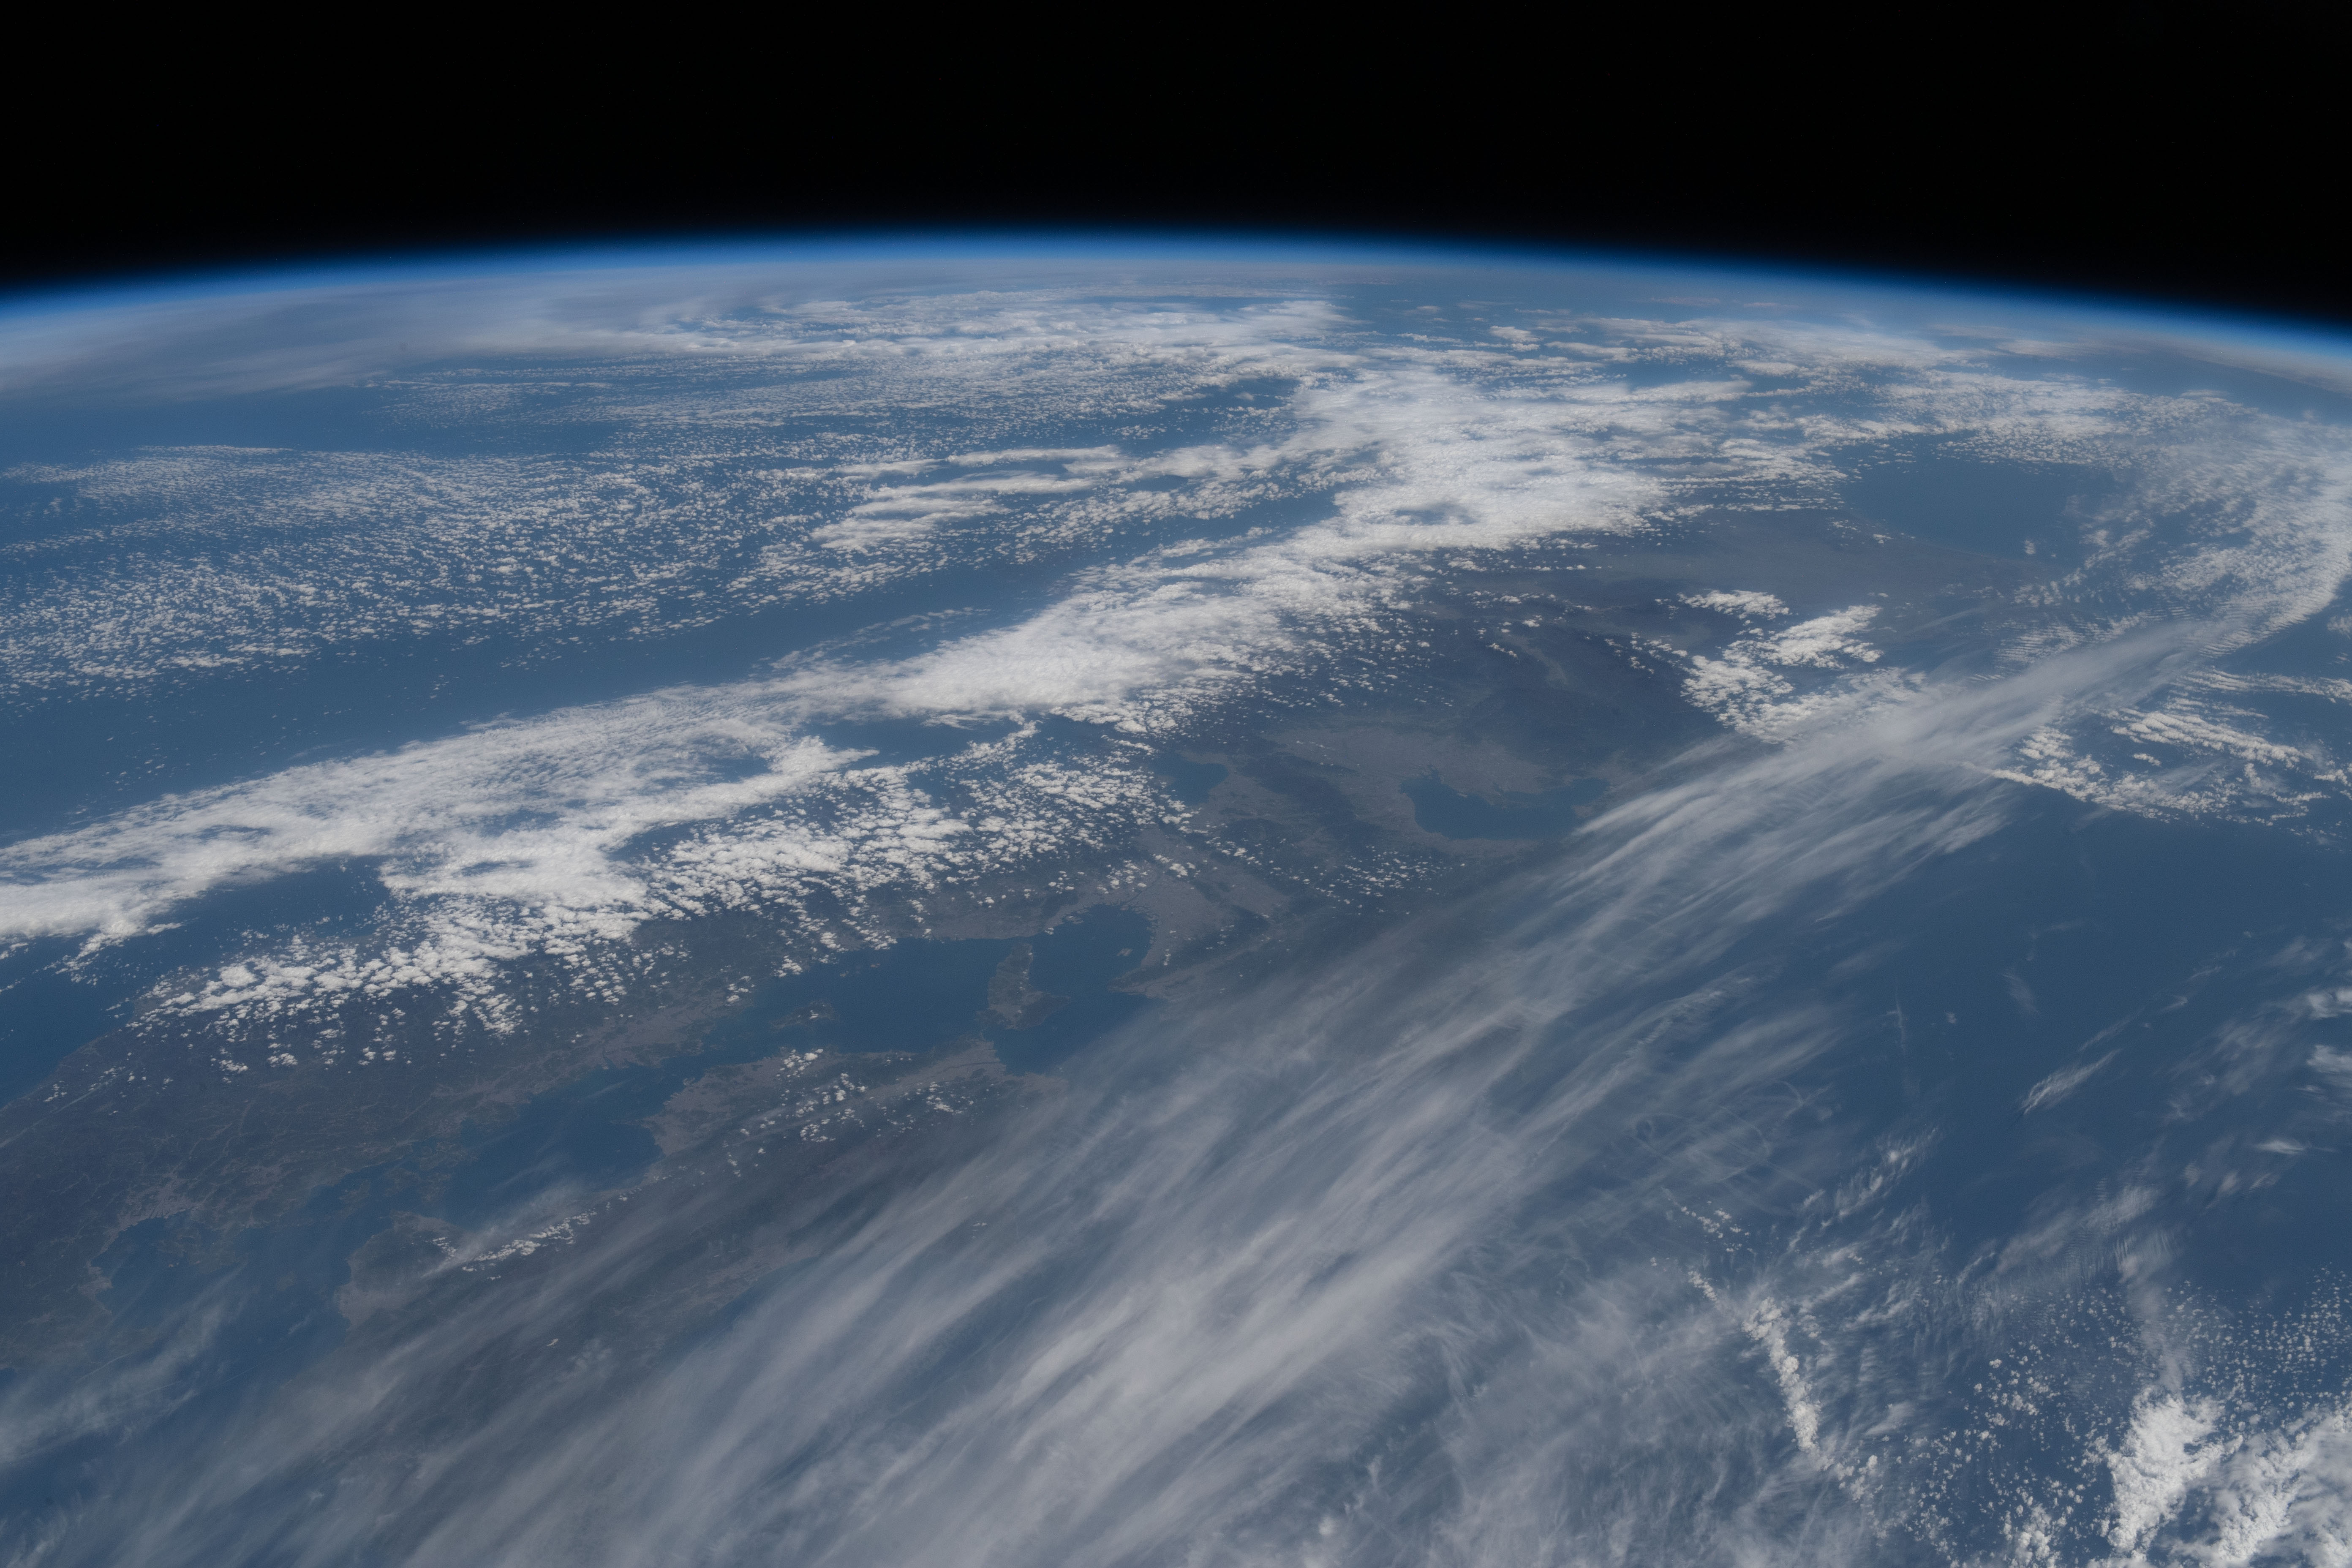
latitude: 35.0
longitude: 135.0
